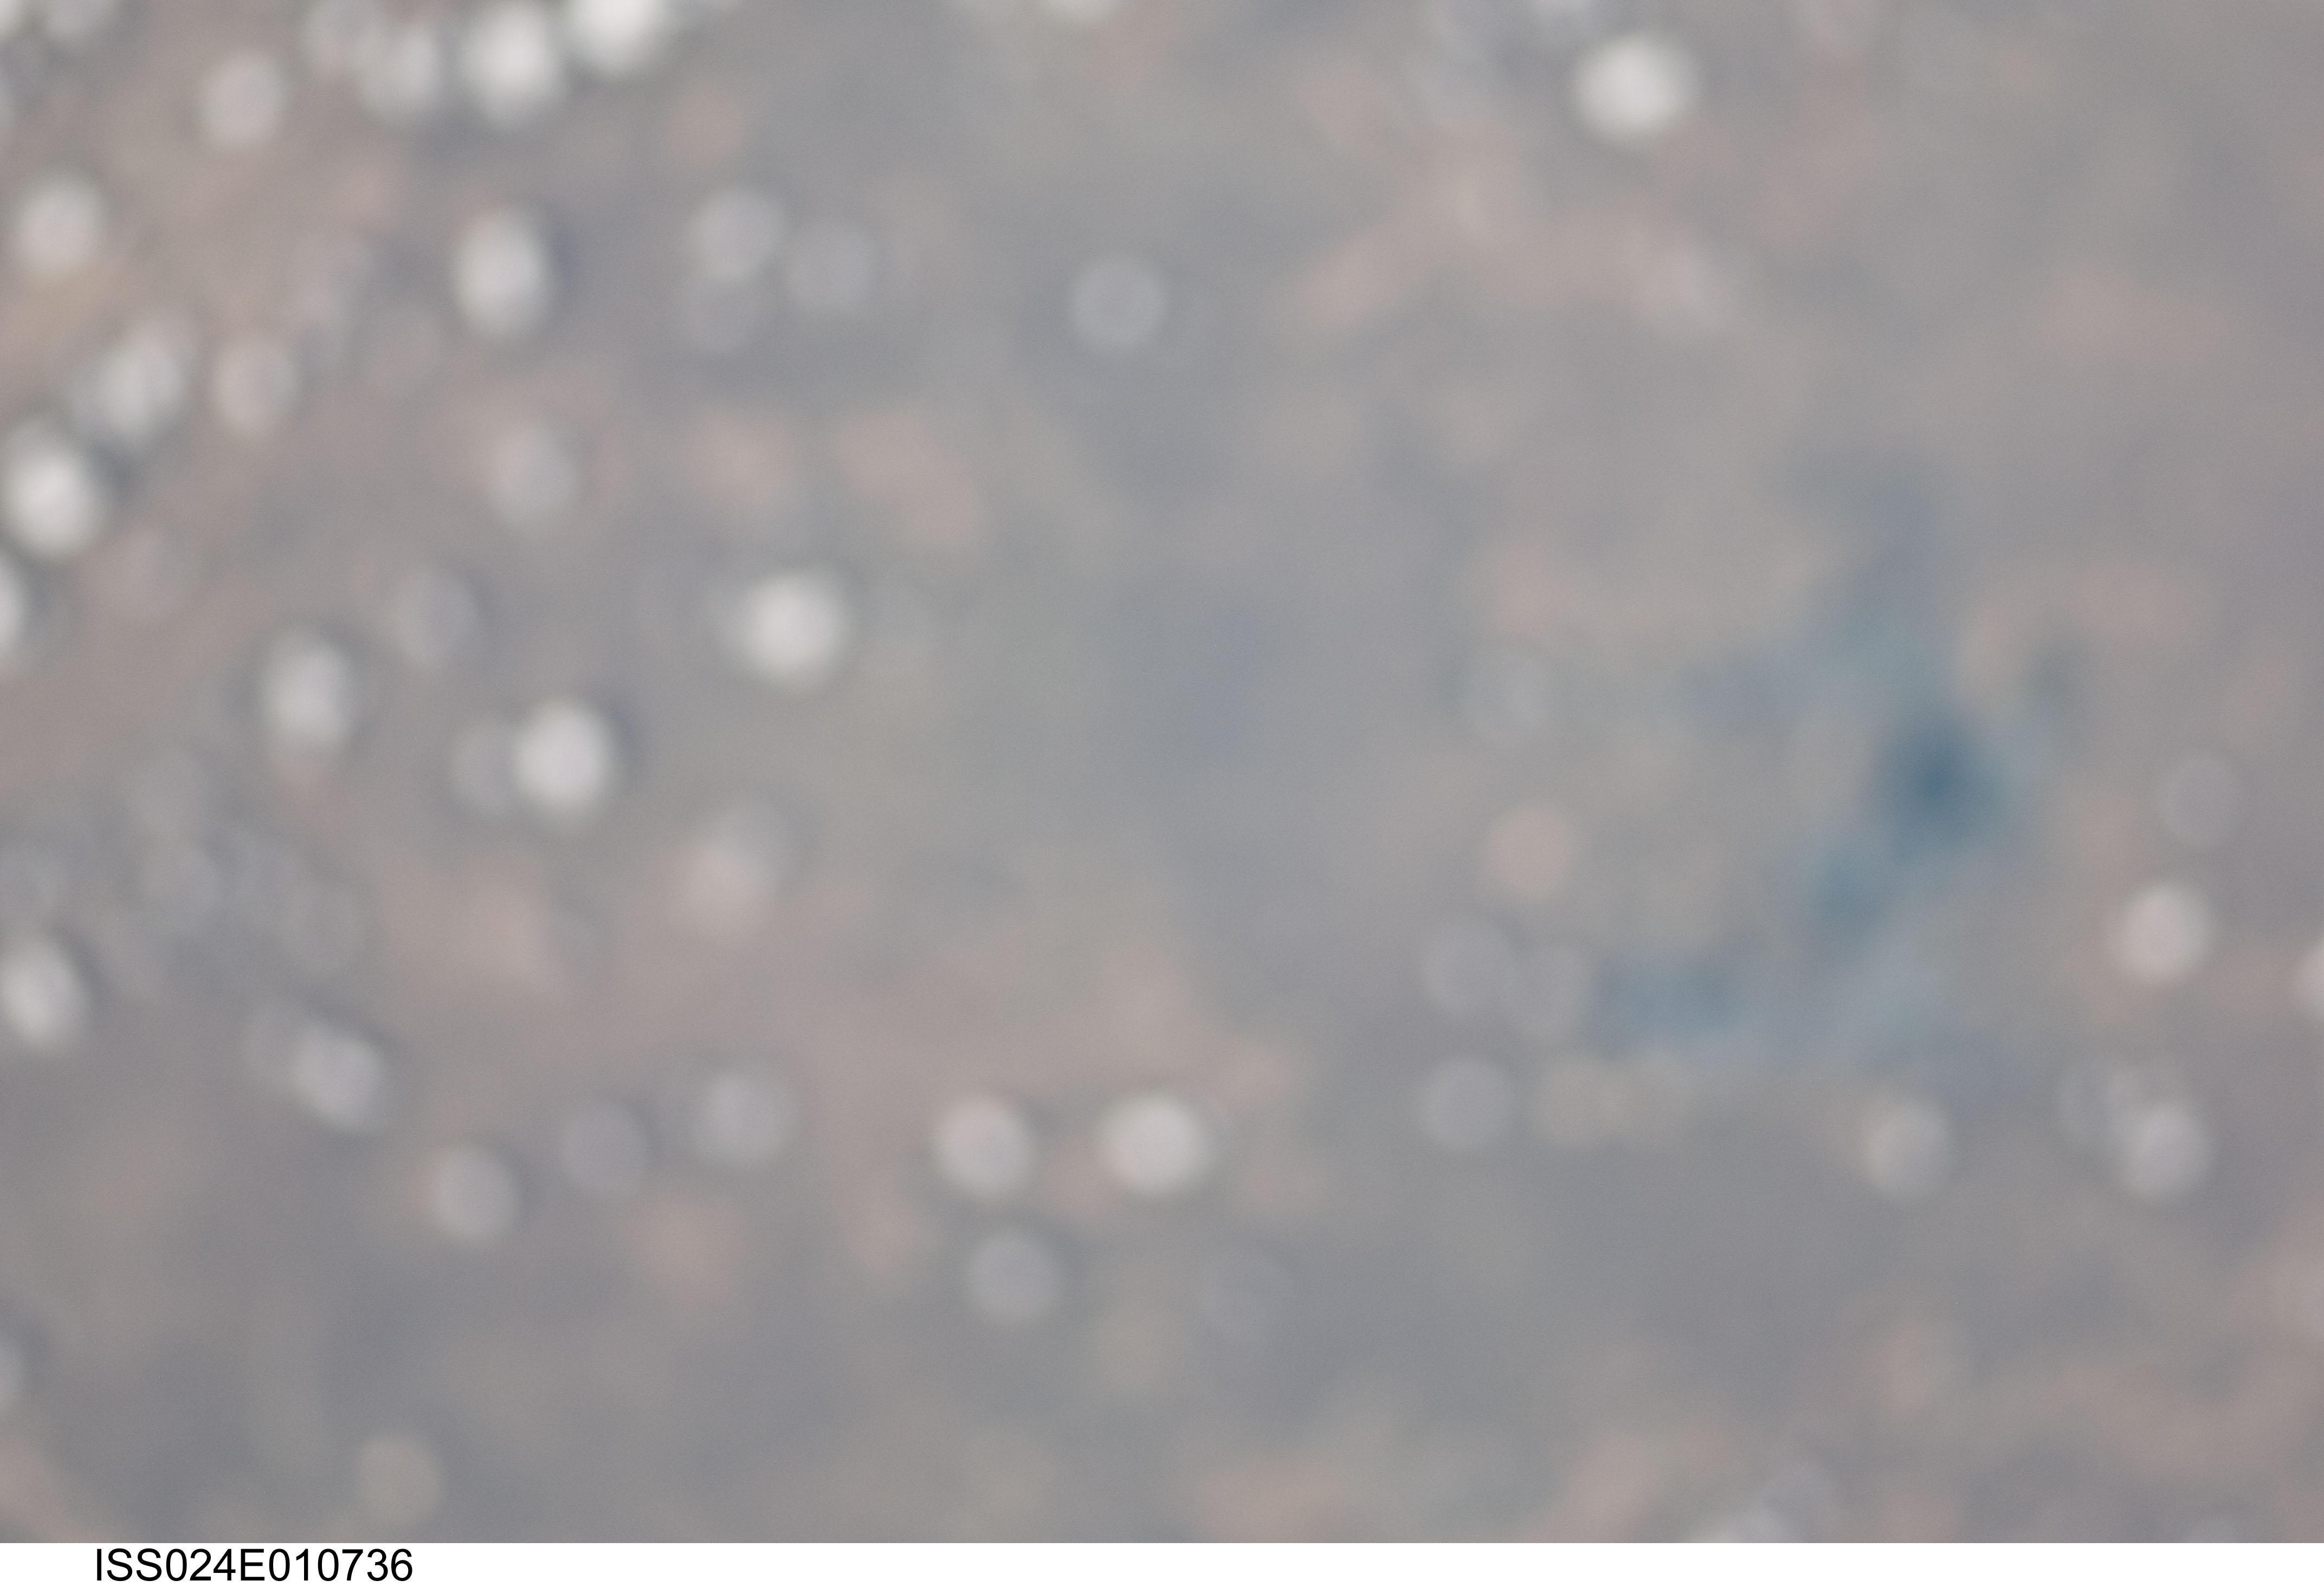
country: USA-TEXAS
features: IVIE RESERVOIR, UNFOCUSED
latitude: 31.4
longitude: -99.8
